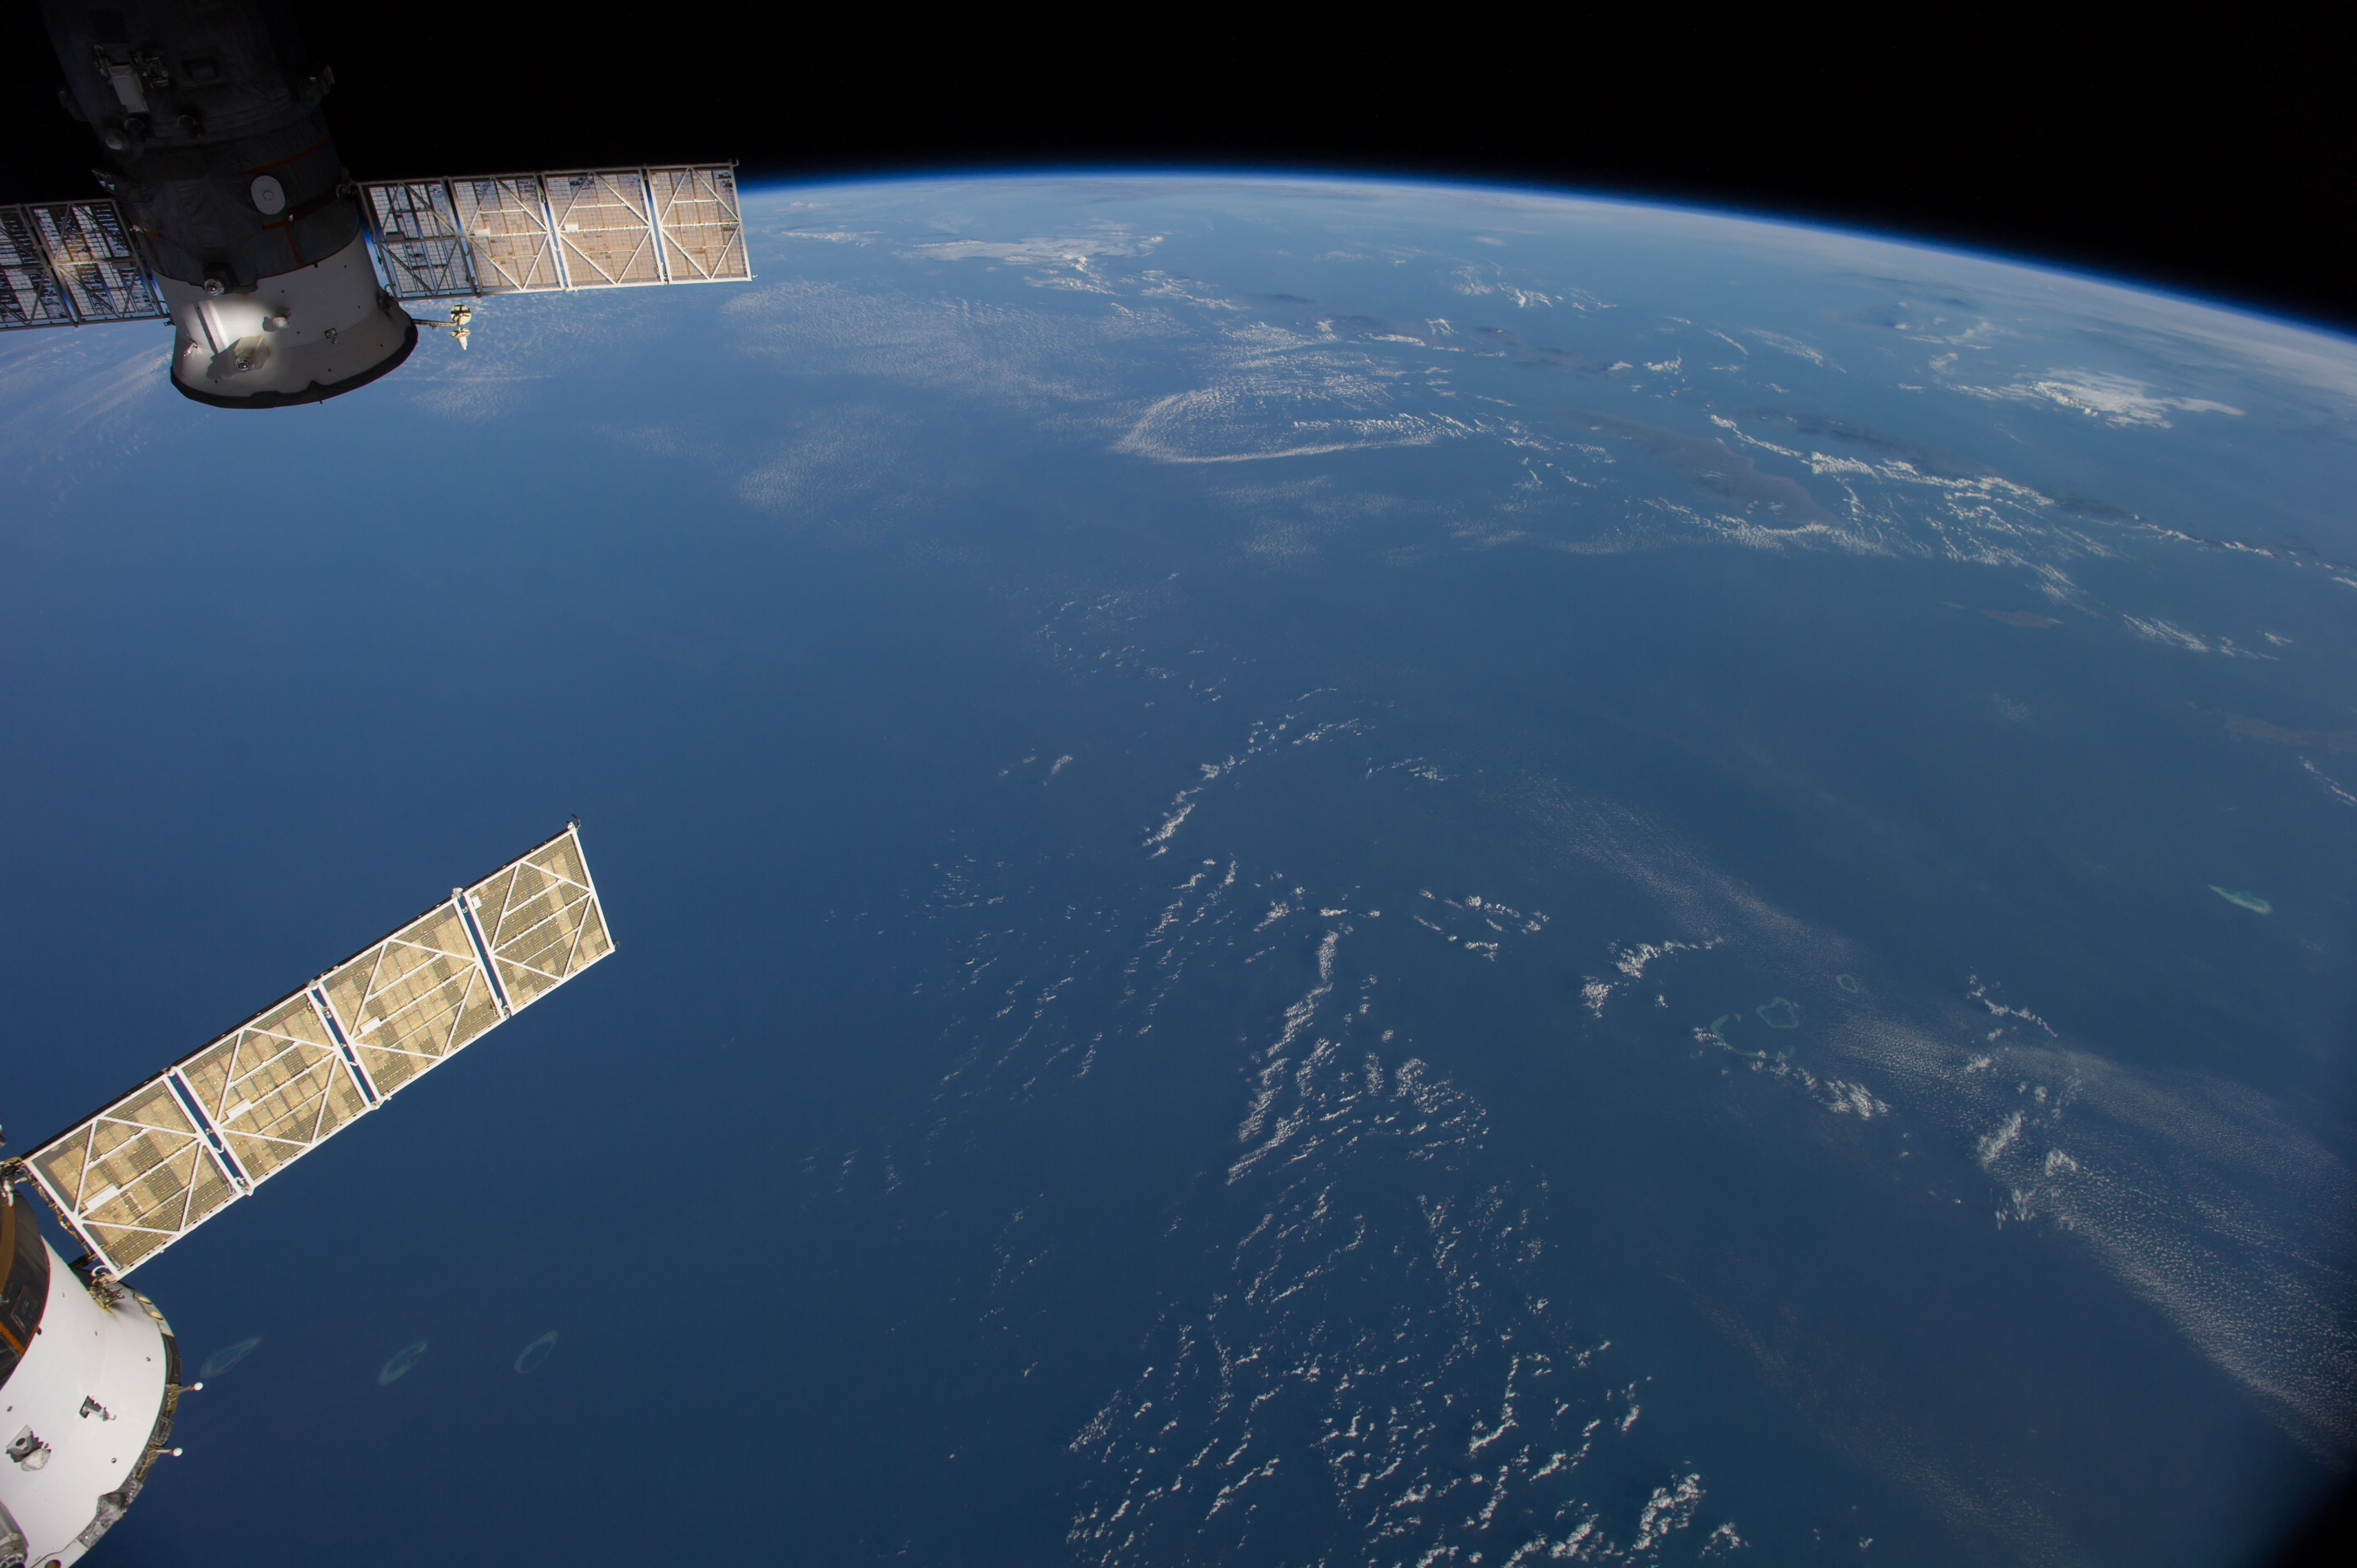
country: AUSTRALIA-WA
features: INDIAN O., JAVA S., BALI S., FLORES S., SAVU S., W. NUSA TENGGARA, E. NUSA TENGGARA, ATMOSPHERIC LIMB
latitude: -14.0
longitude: 117.5
